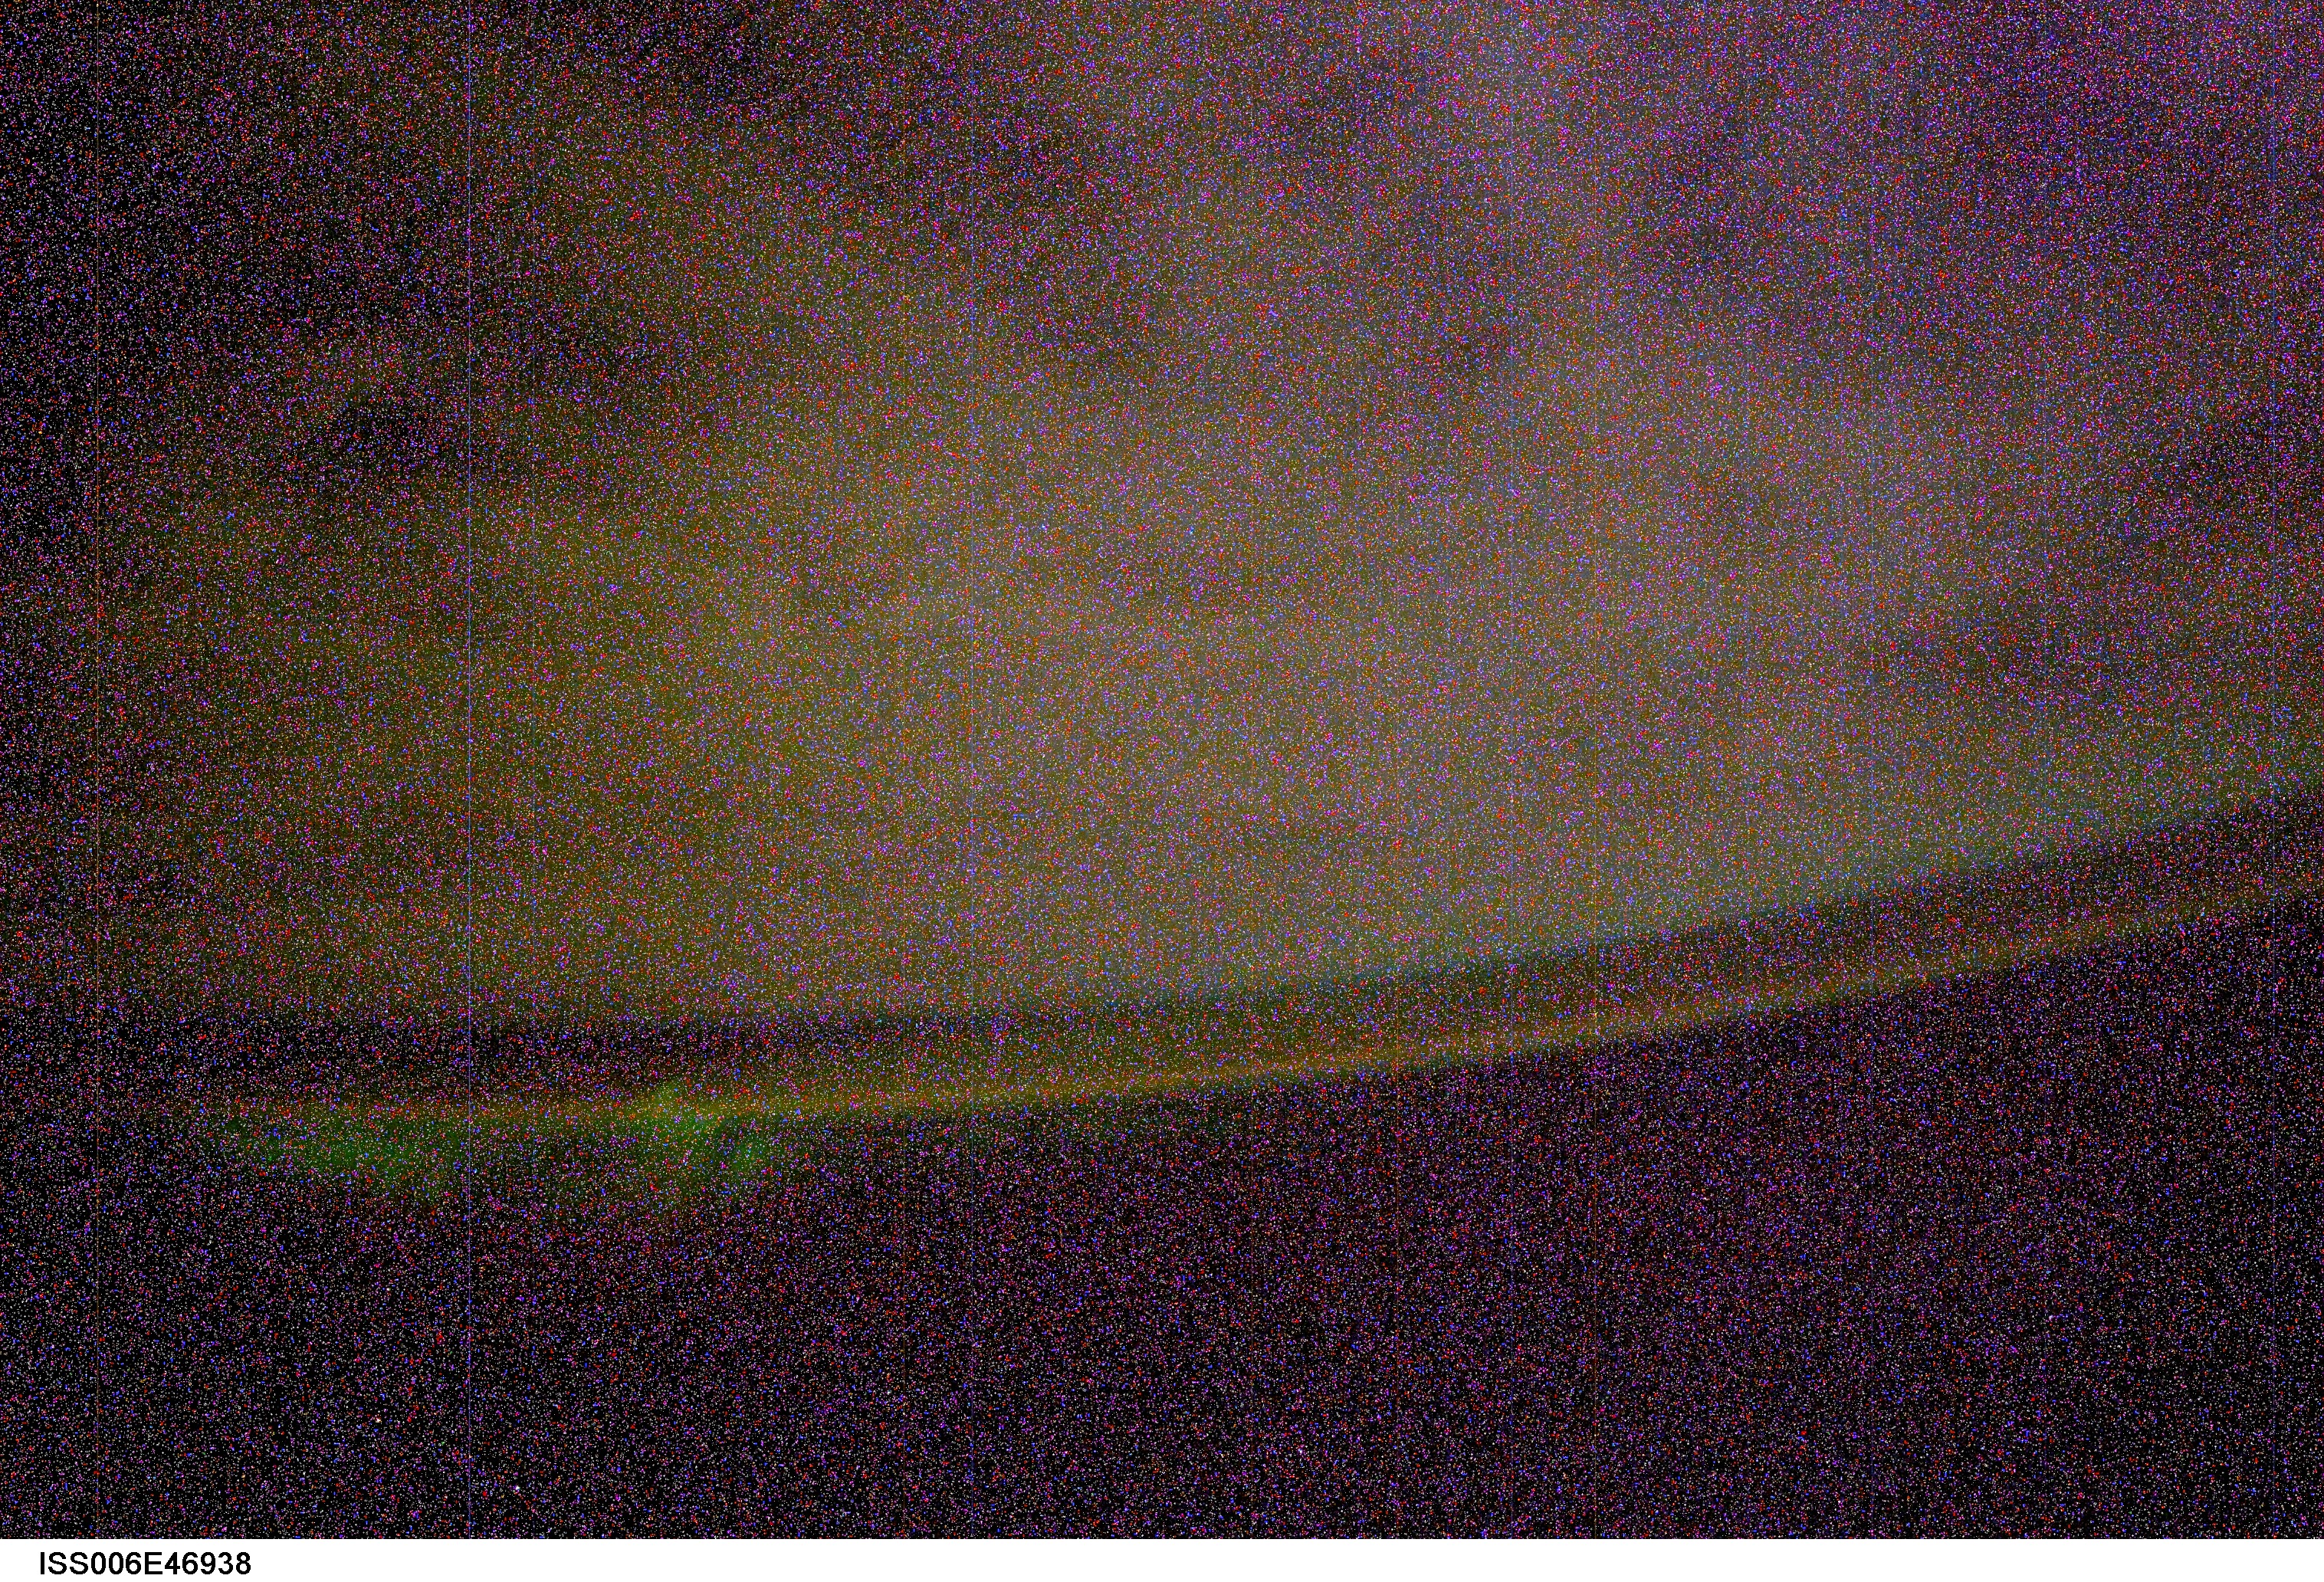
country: AURORA
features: AURORA AUSTRALIS, AIRGLOW
